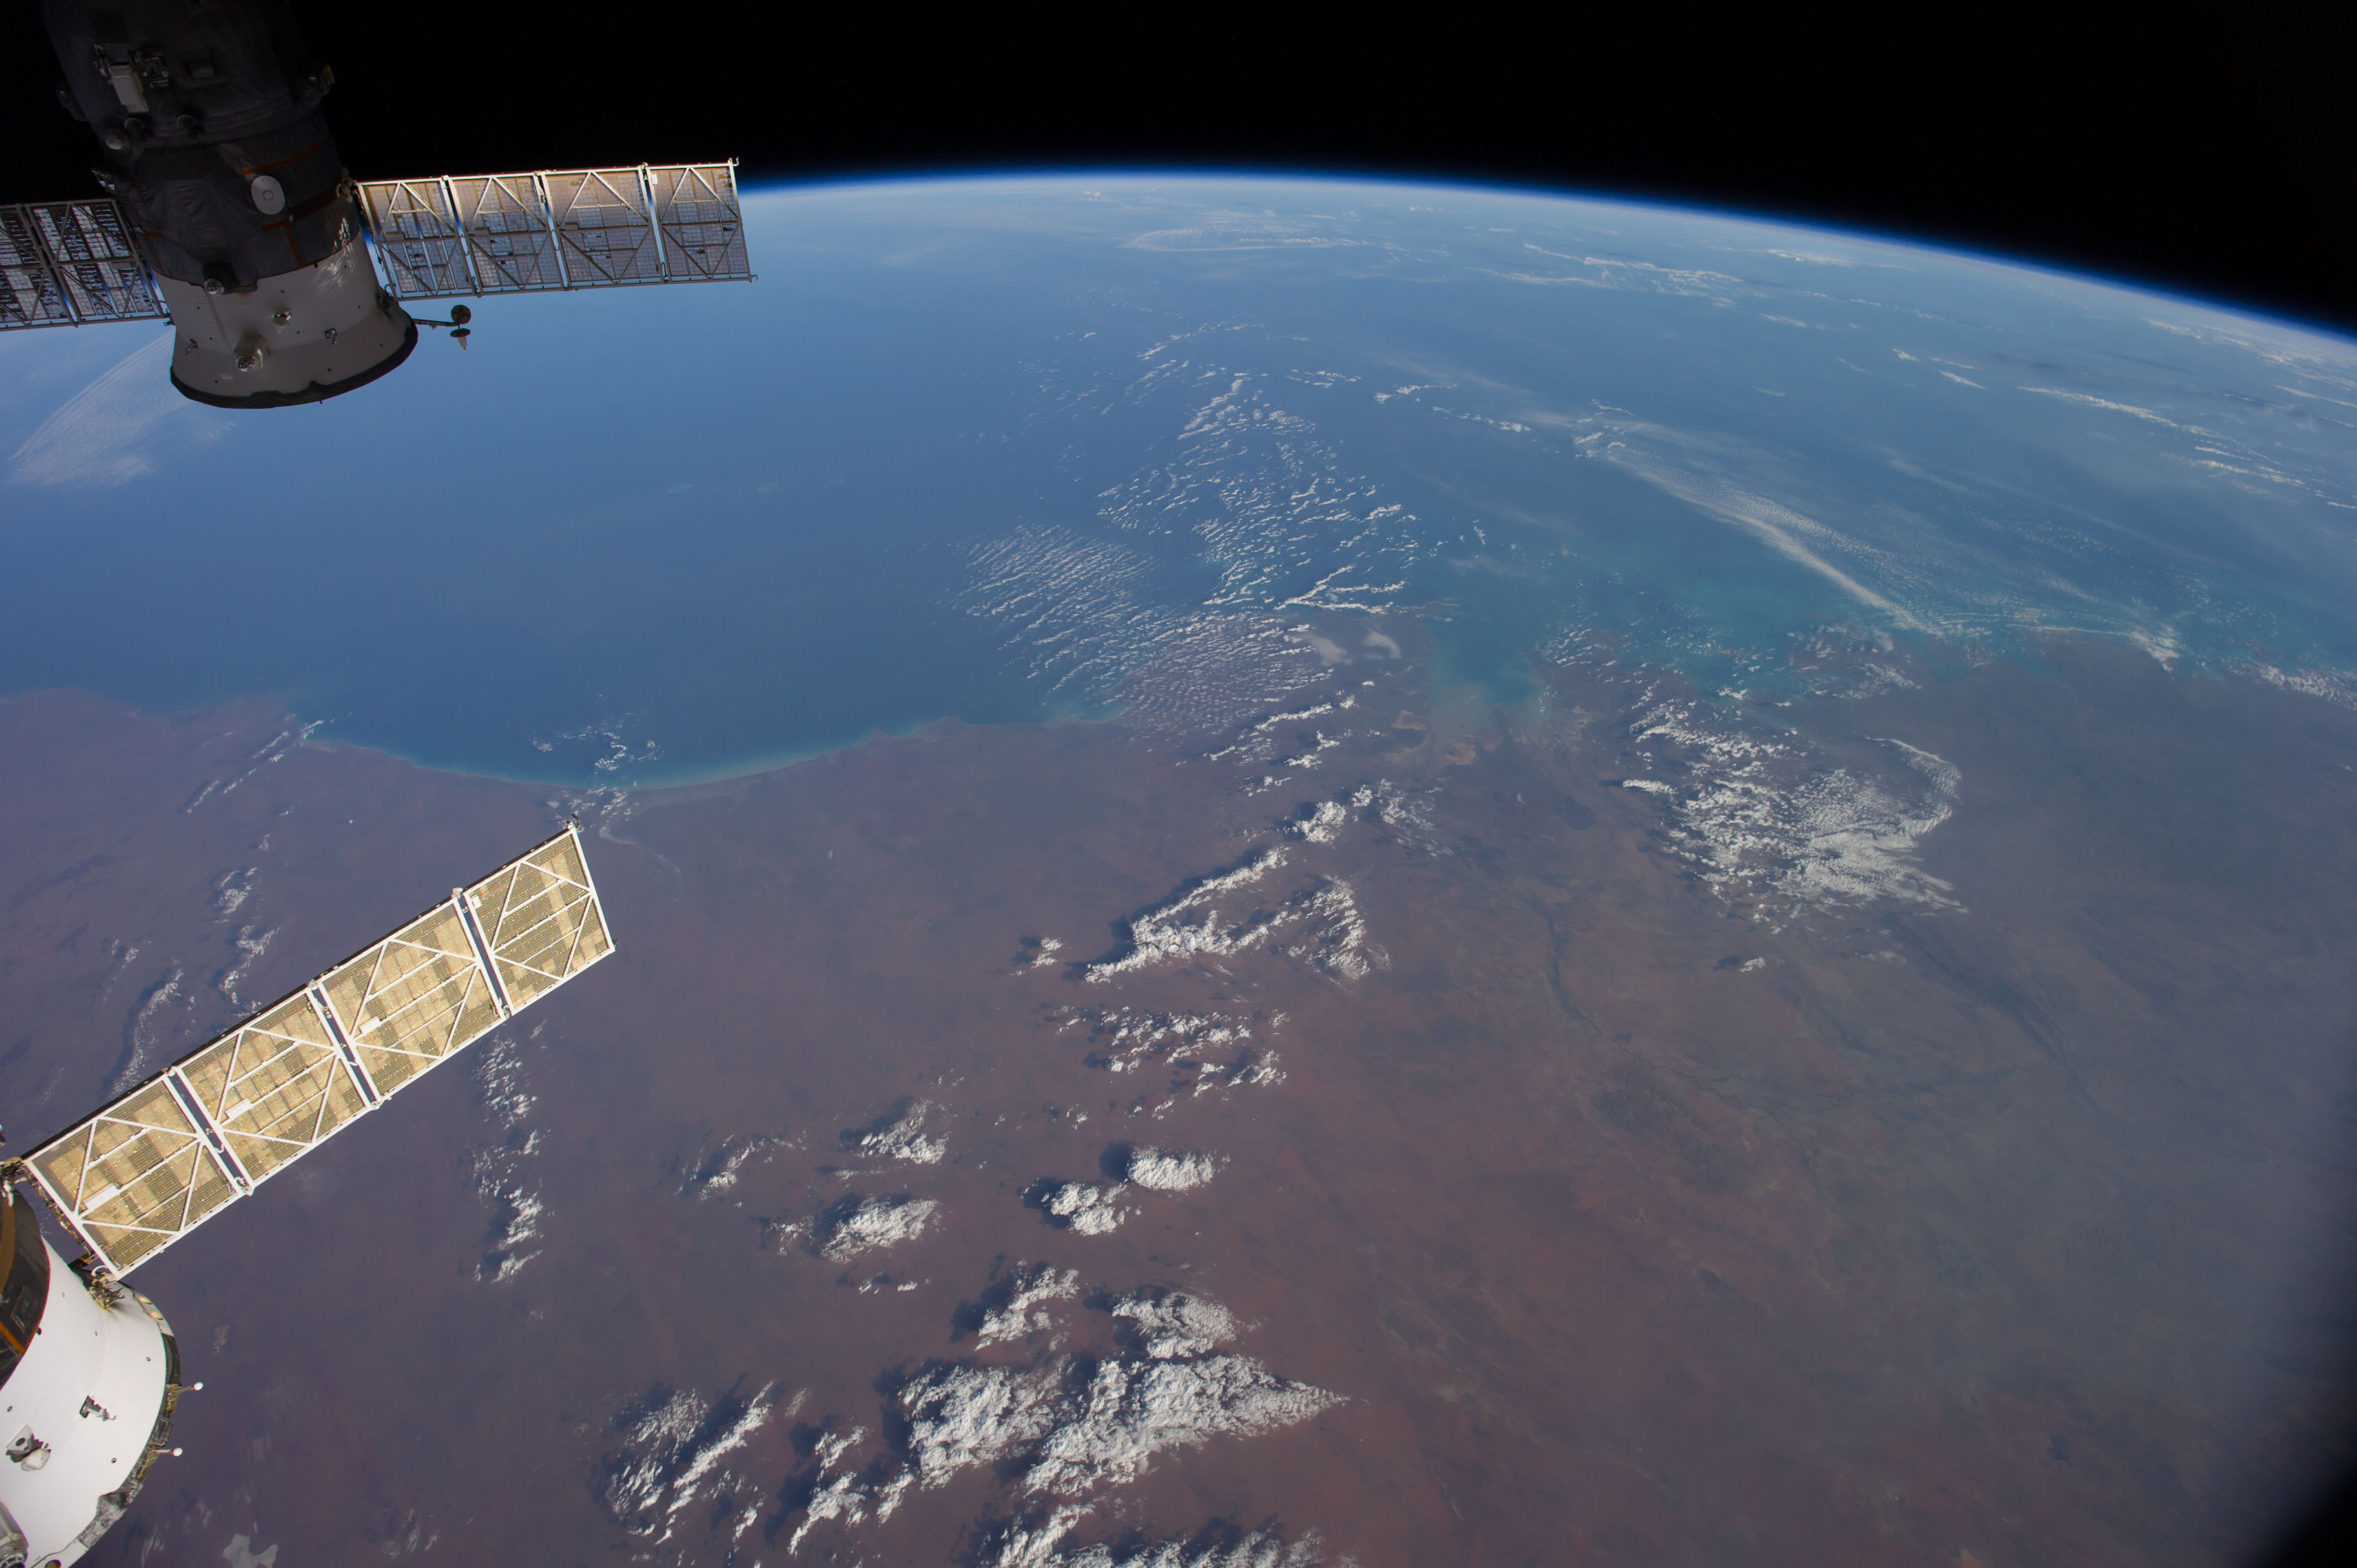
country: AUSTRALIA-WA
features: INDIAN O., KING SOUND, FITZROY R., GASCOYNE R., ATMOSPHERIC LIMB
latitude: -18.5
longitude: 123.0
